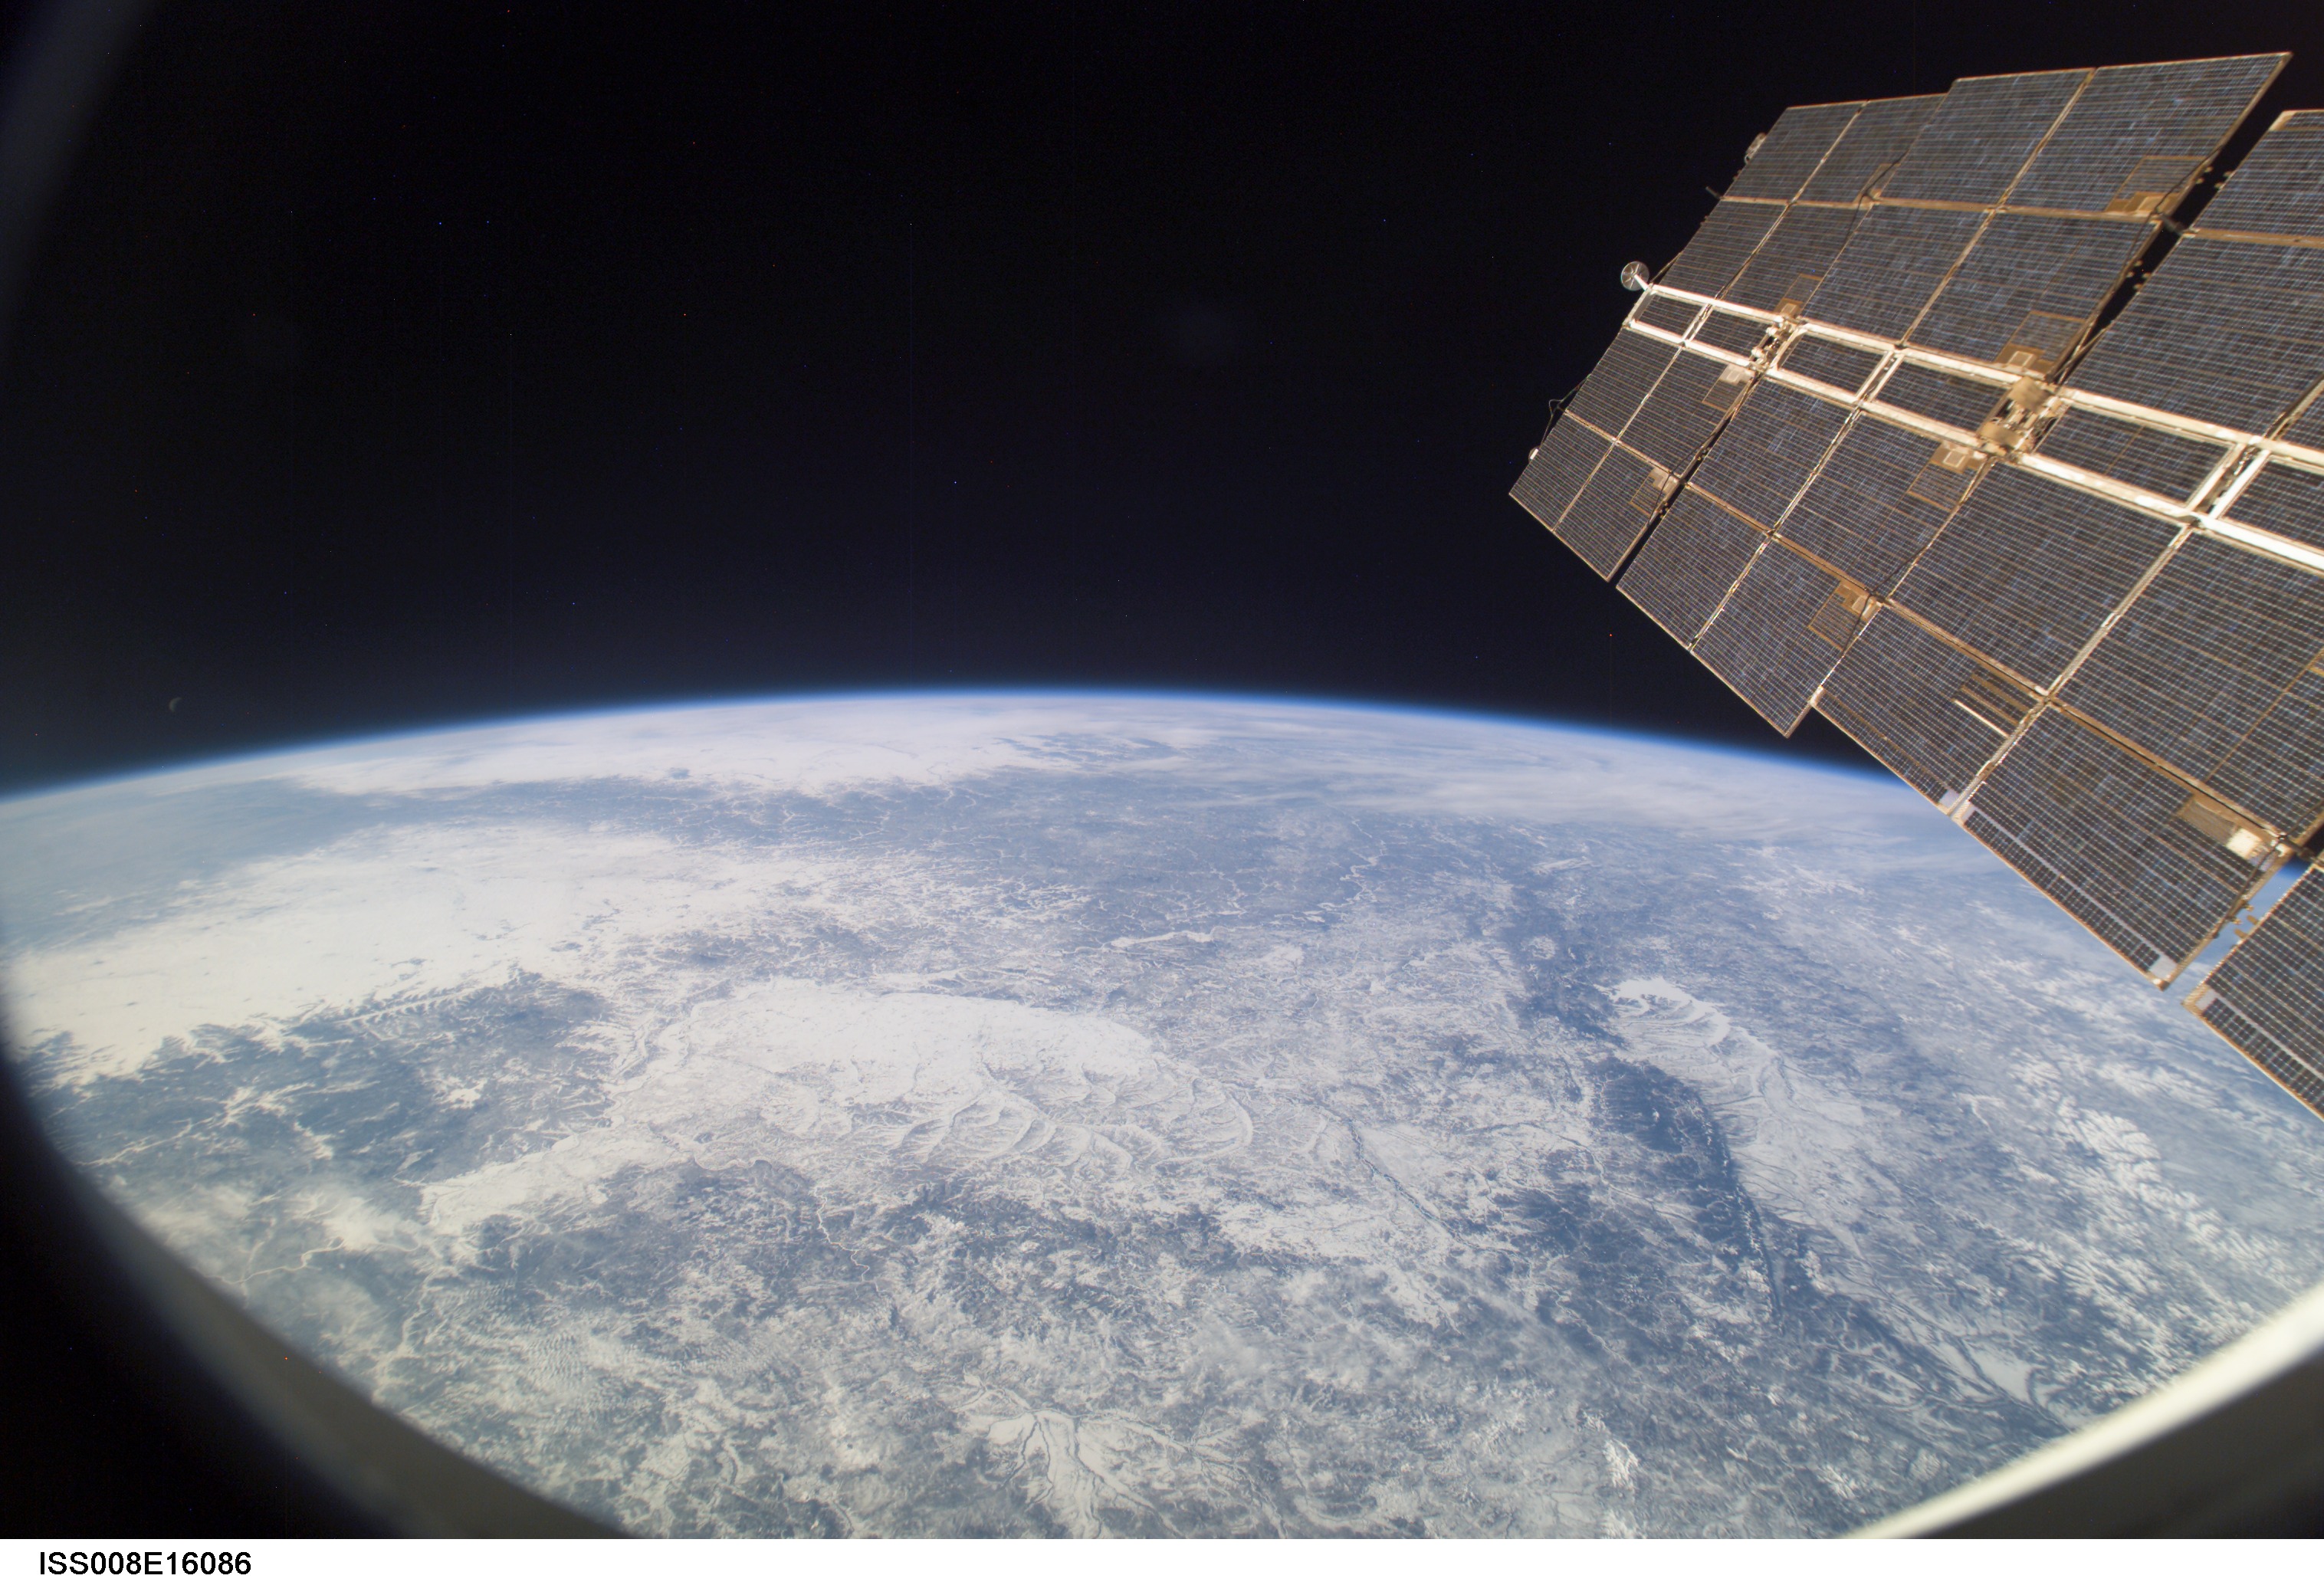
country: RUSSIAN FEDERATION
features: STANOVOY RA., ATMOSPHERIC LIMB
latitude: 52.0
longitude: 129.0
